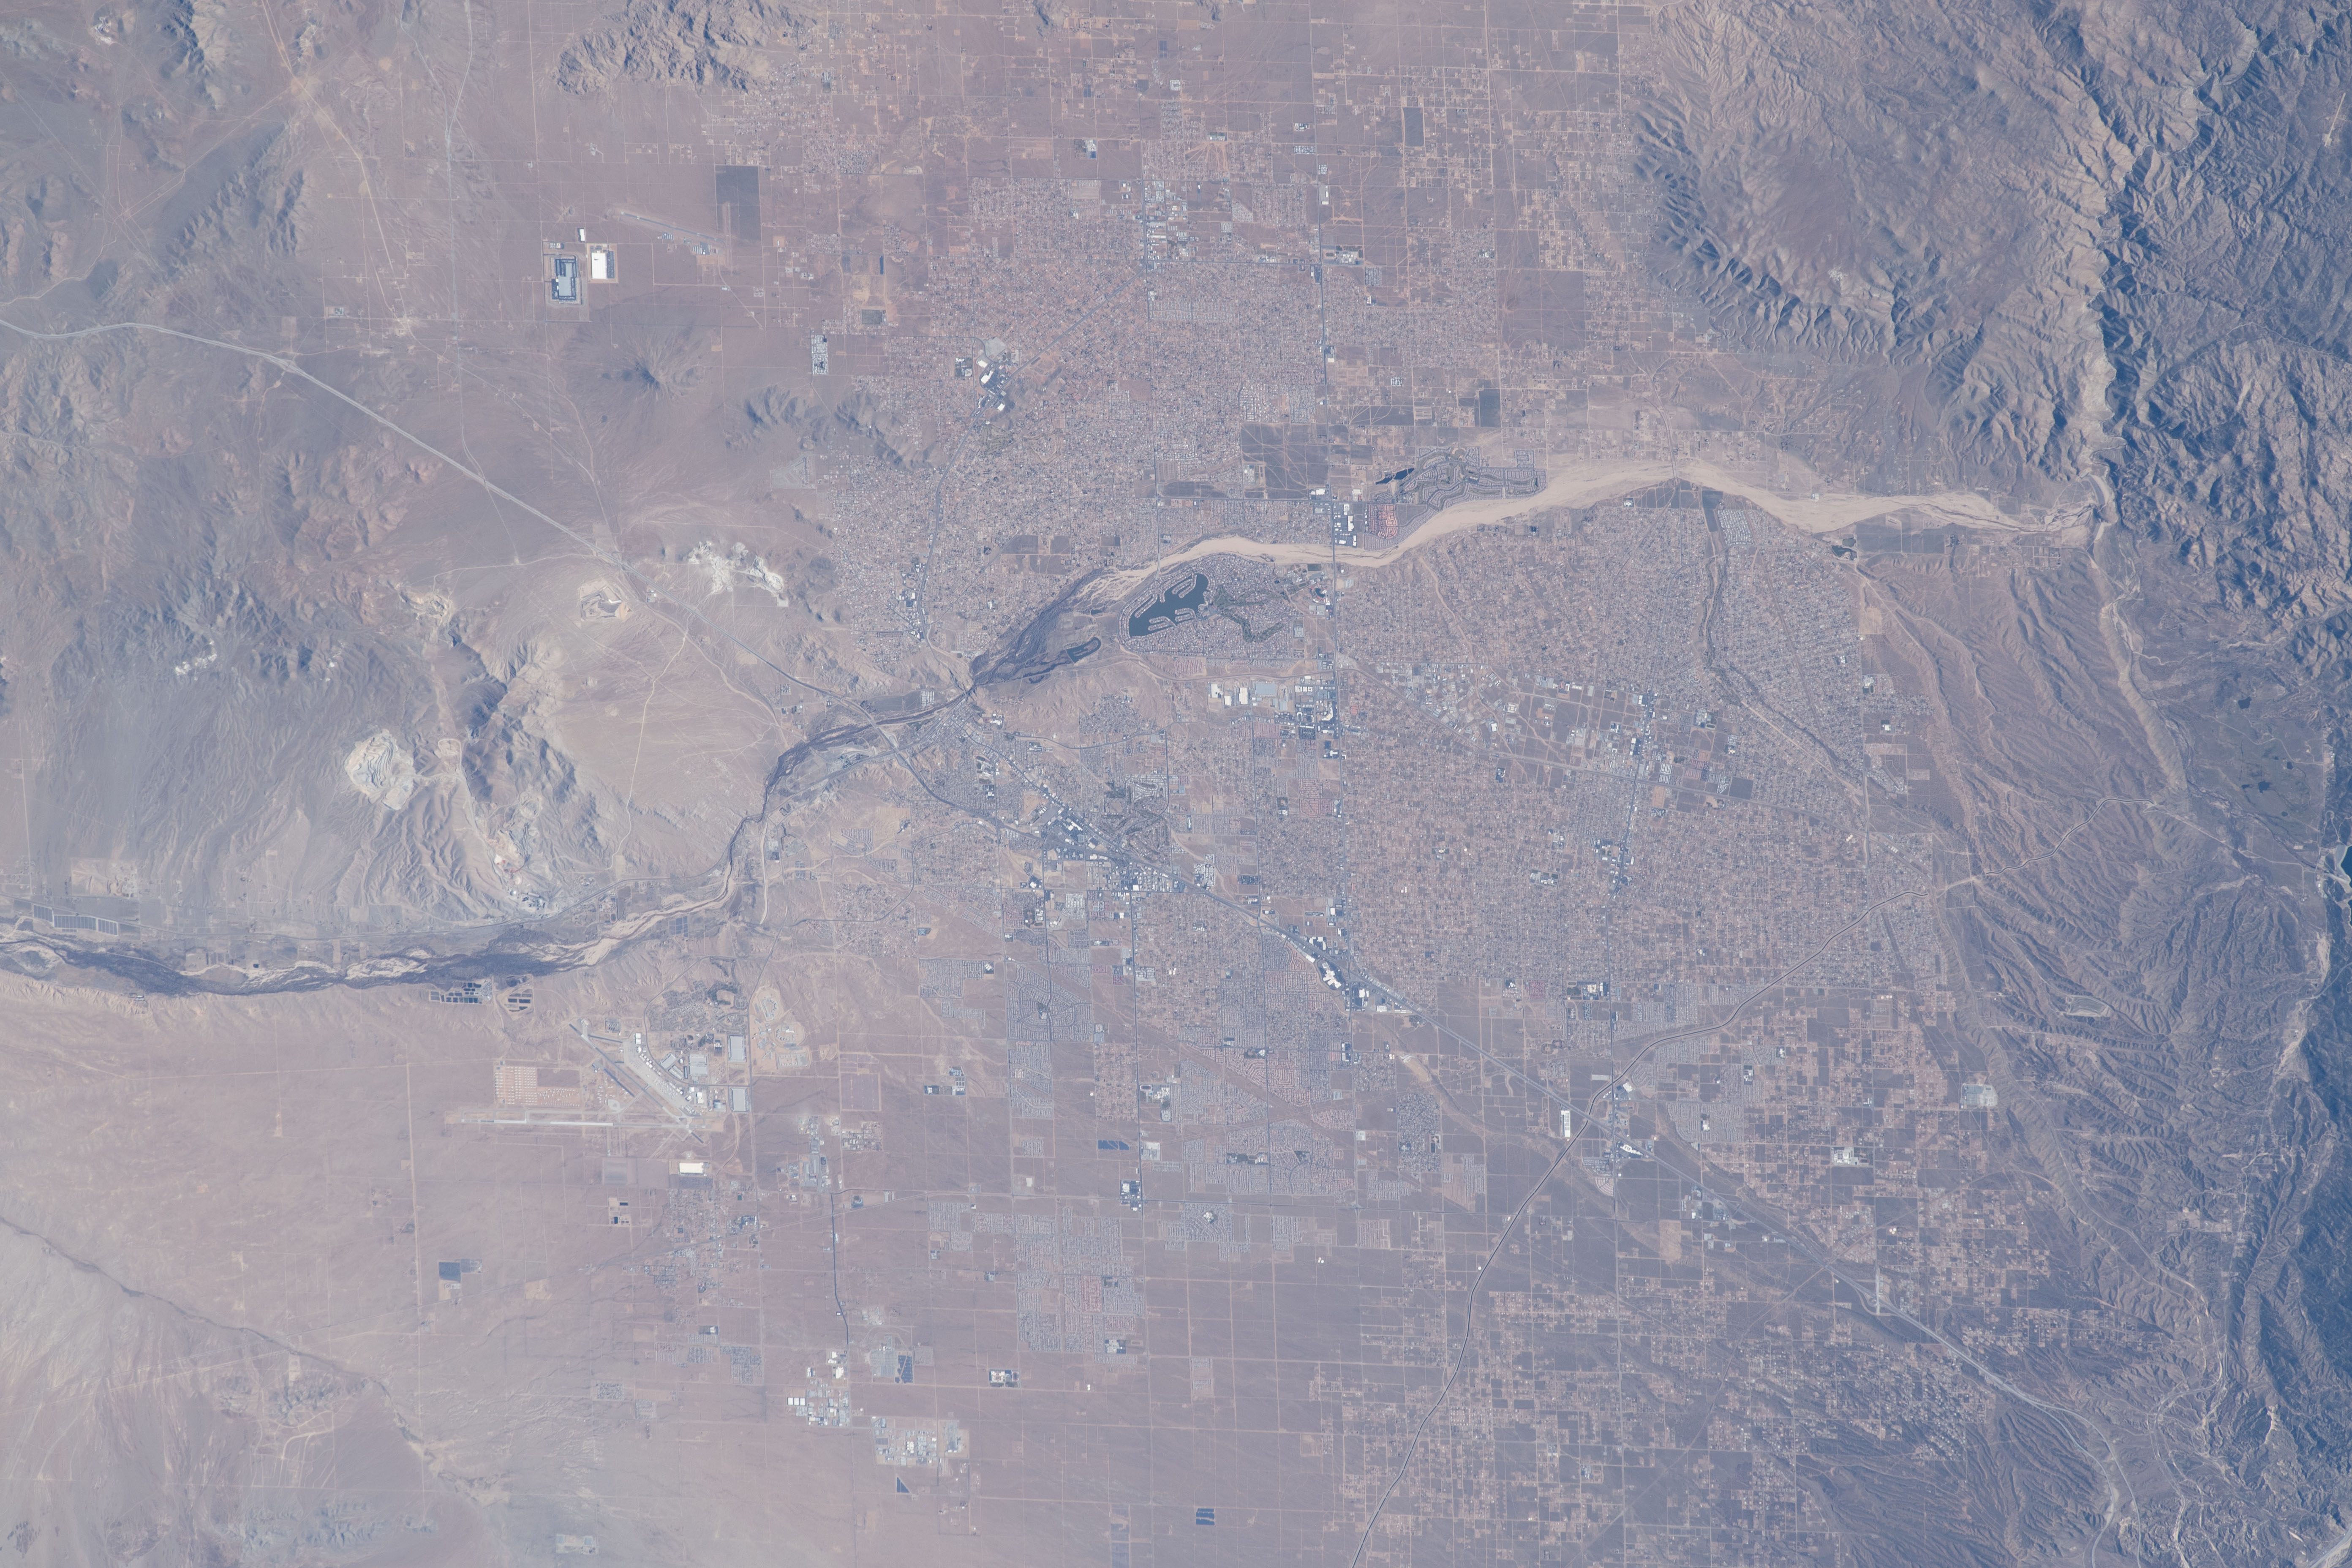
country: USA-CALIFORNIA
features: APPLE VALLEY AIRPORT, SPRING VALLEY LAKE, ORD MOUNTAINS HP
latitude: 34.5
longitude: -117.2
